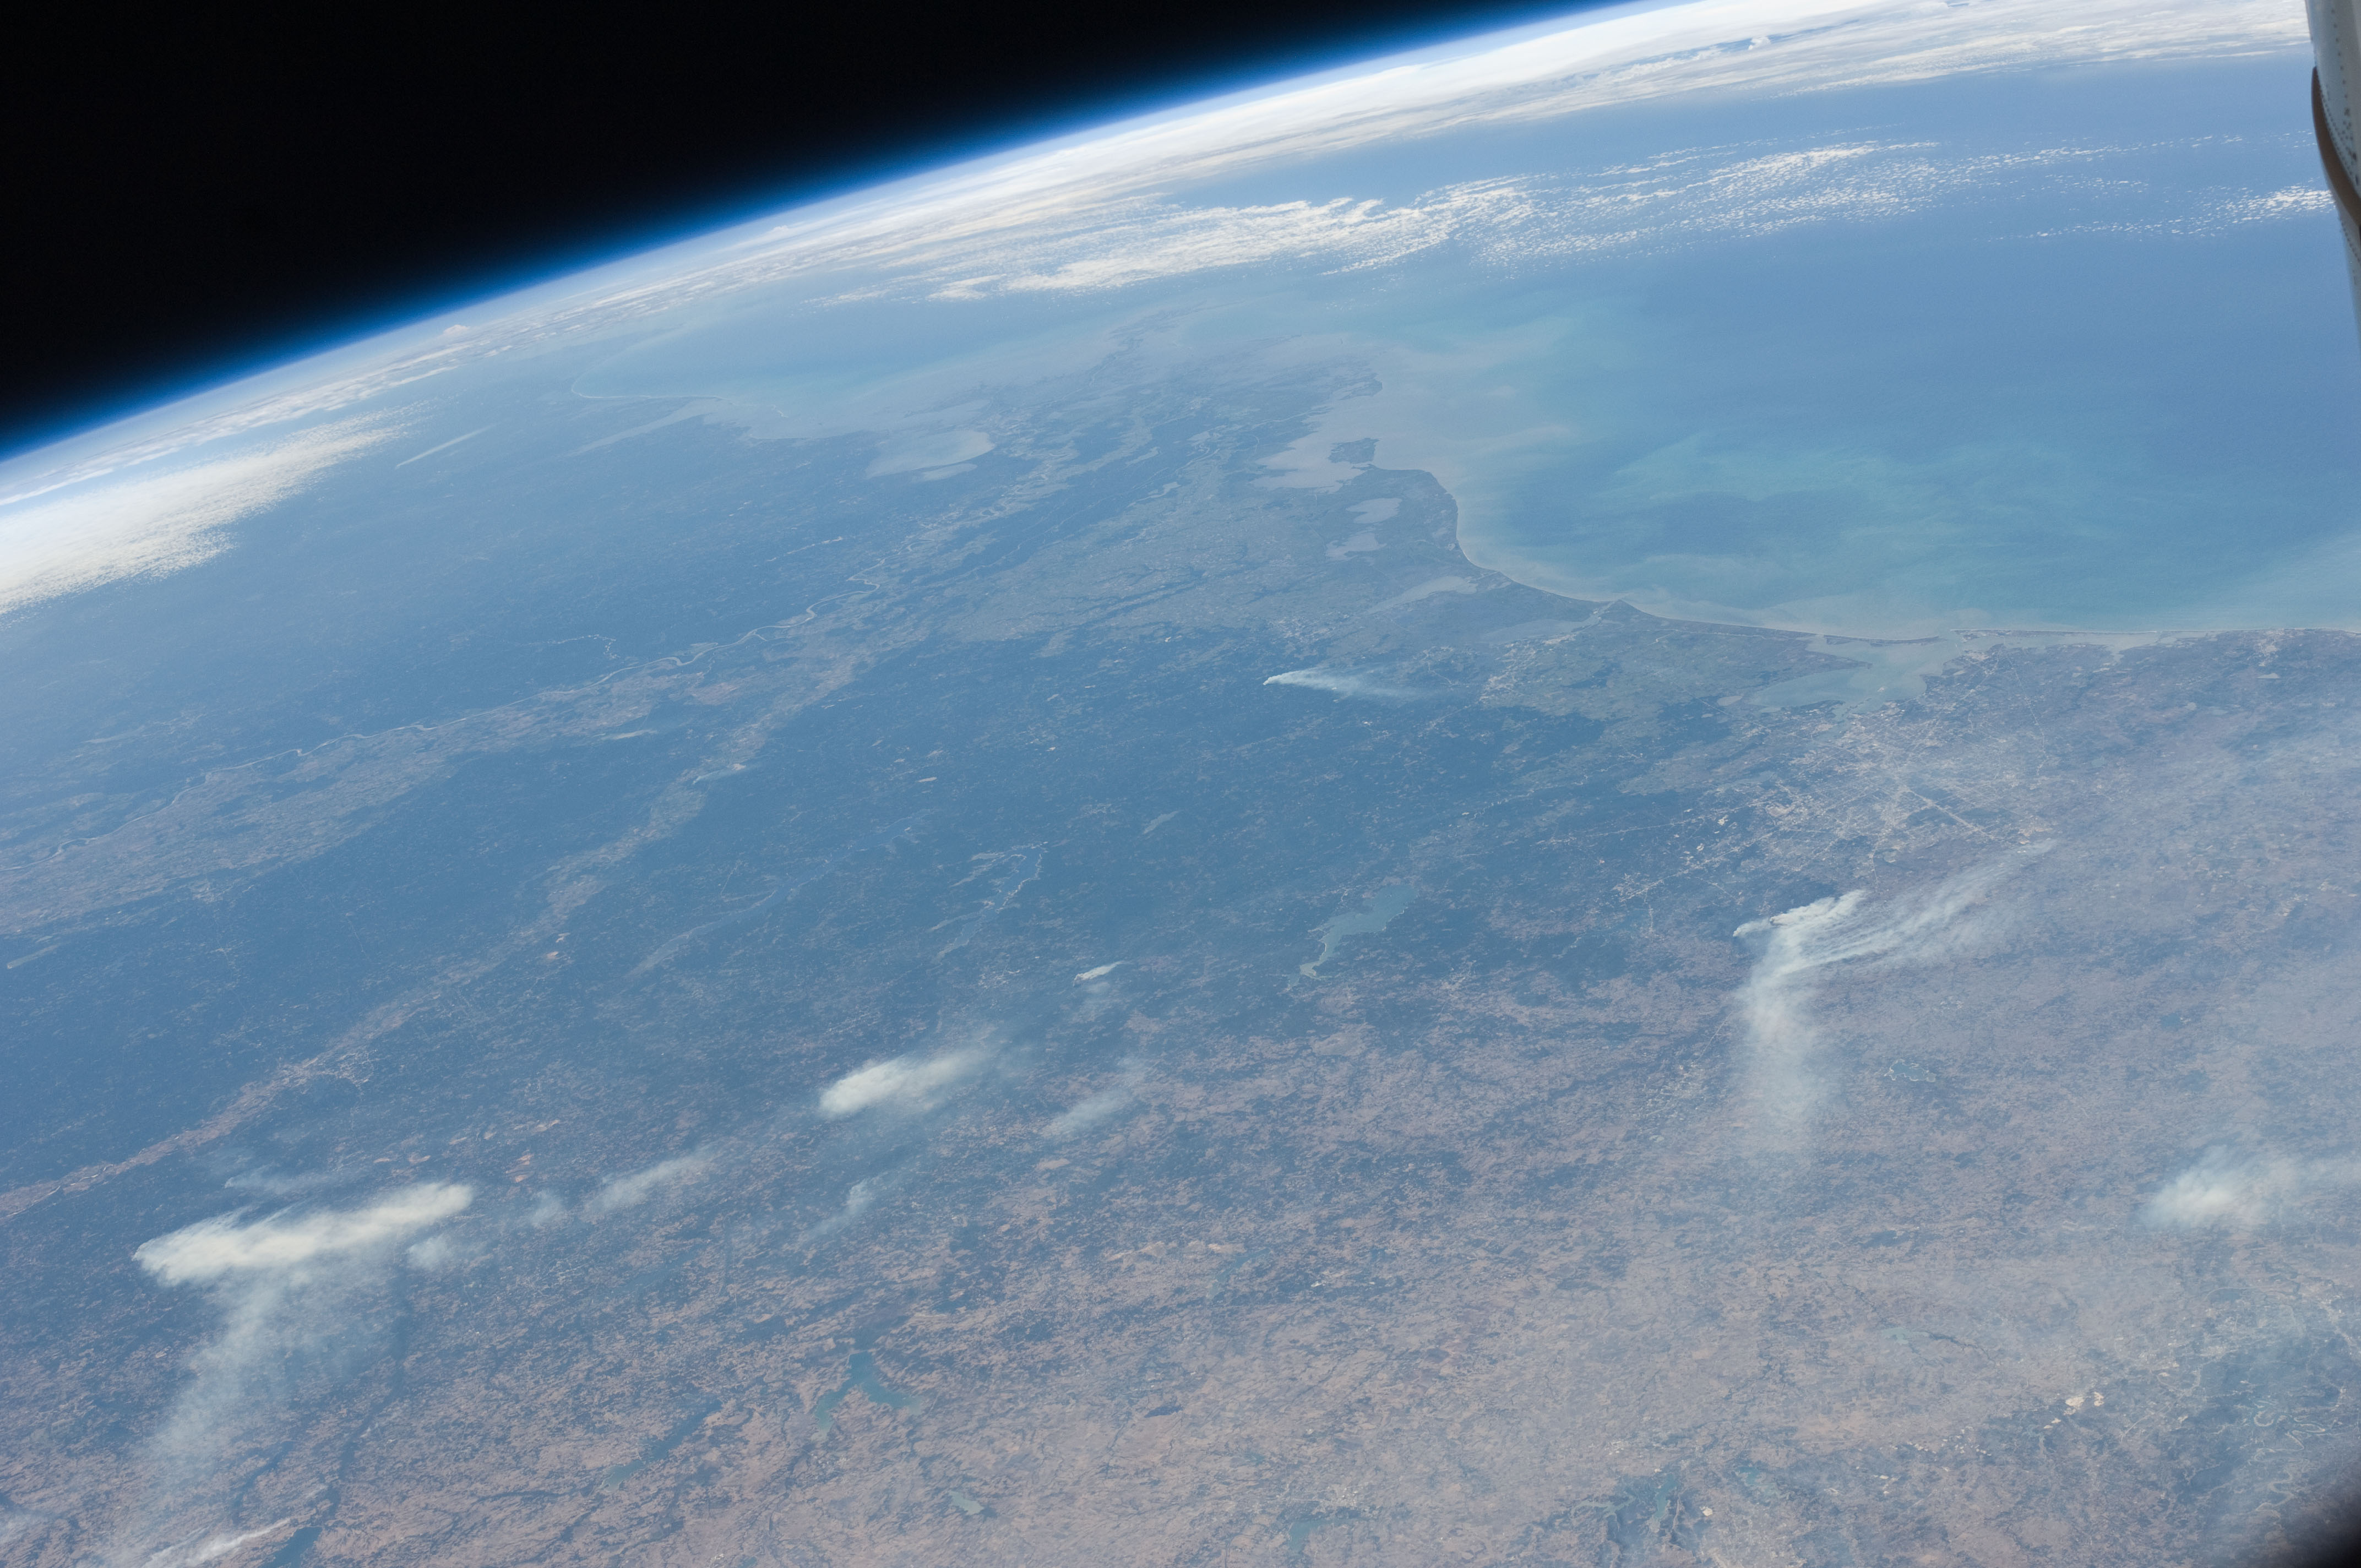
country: USA-TEXAS
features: PAN-WILDFIRES, HAZE, HOUSTON REGION
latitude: 31.0
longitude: -94.5
